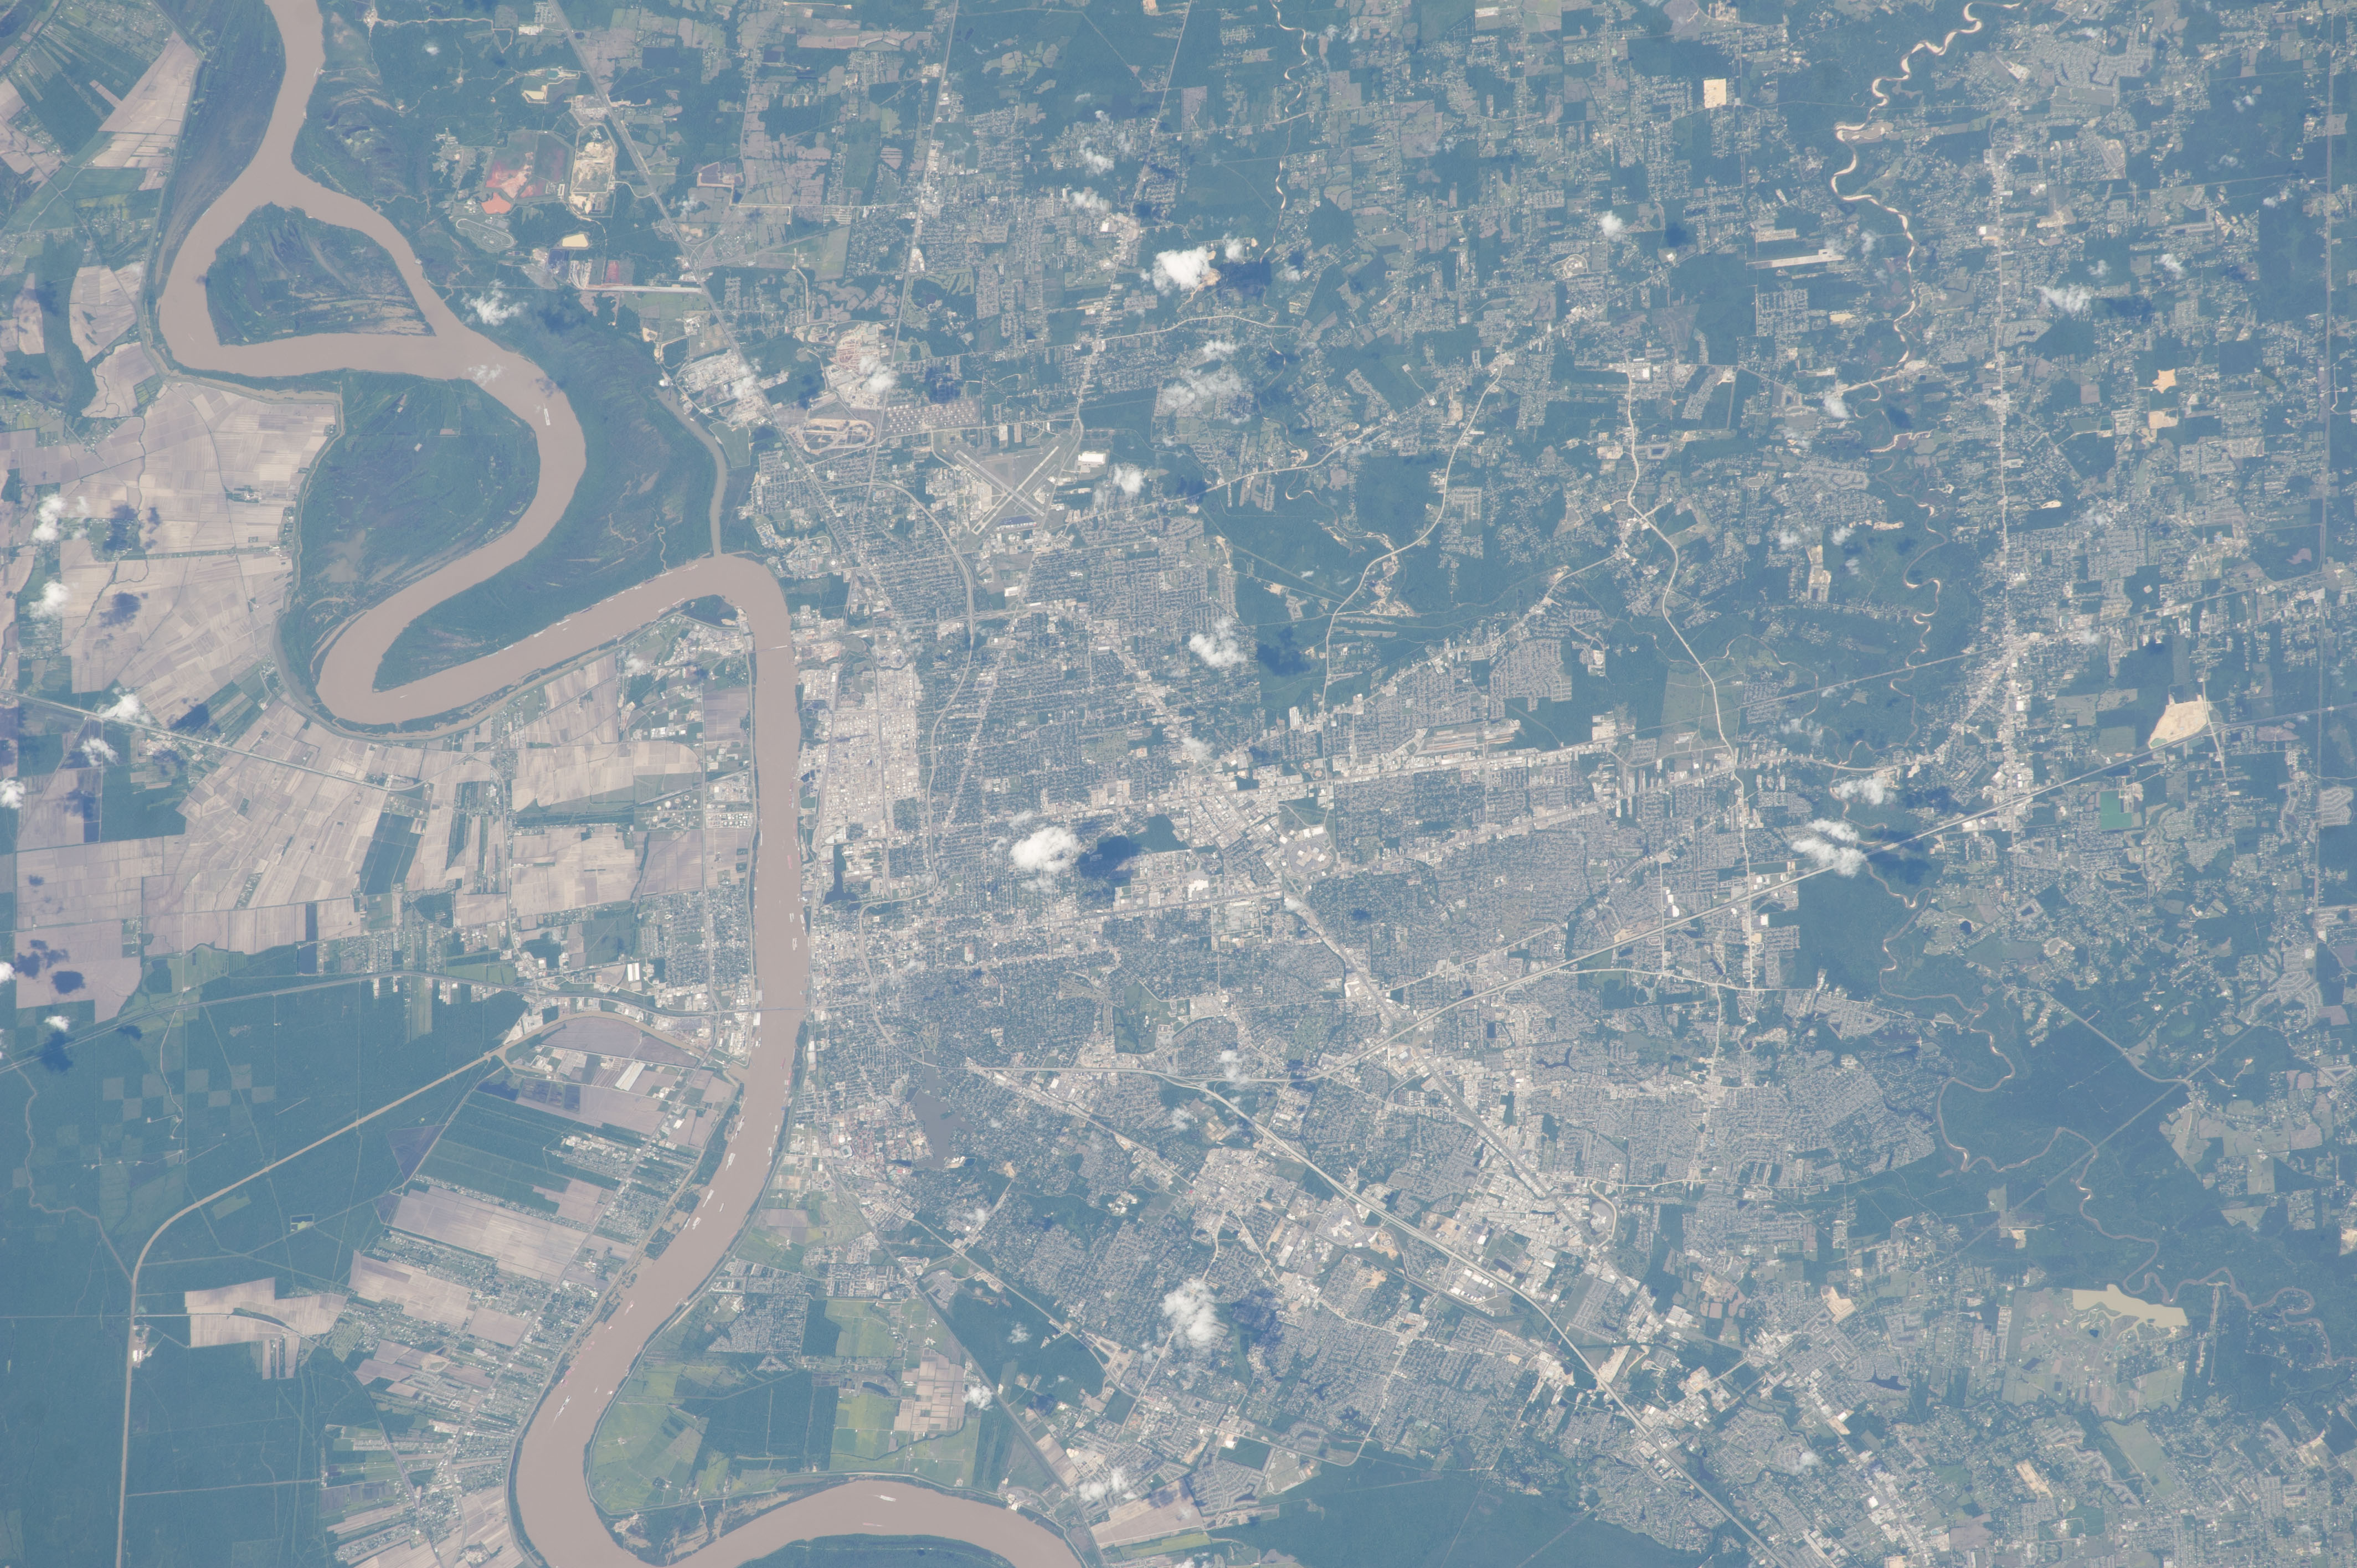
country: USA-LOUISIANA
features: MISSISSIPPI RIVER, BATON ROUGE, FOREST
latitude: 30.5
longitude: -91.1
